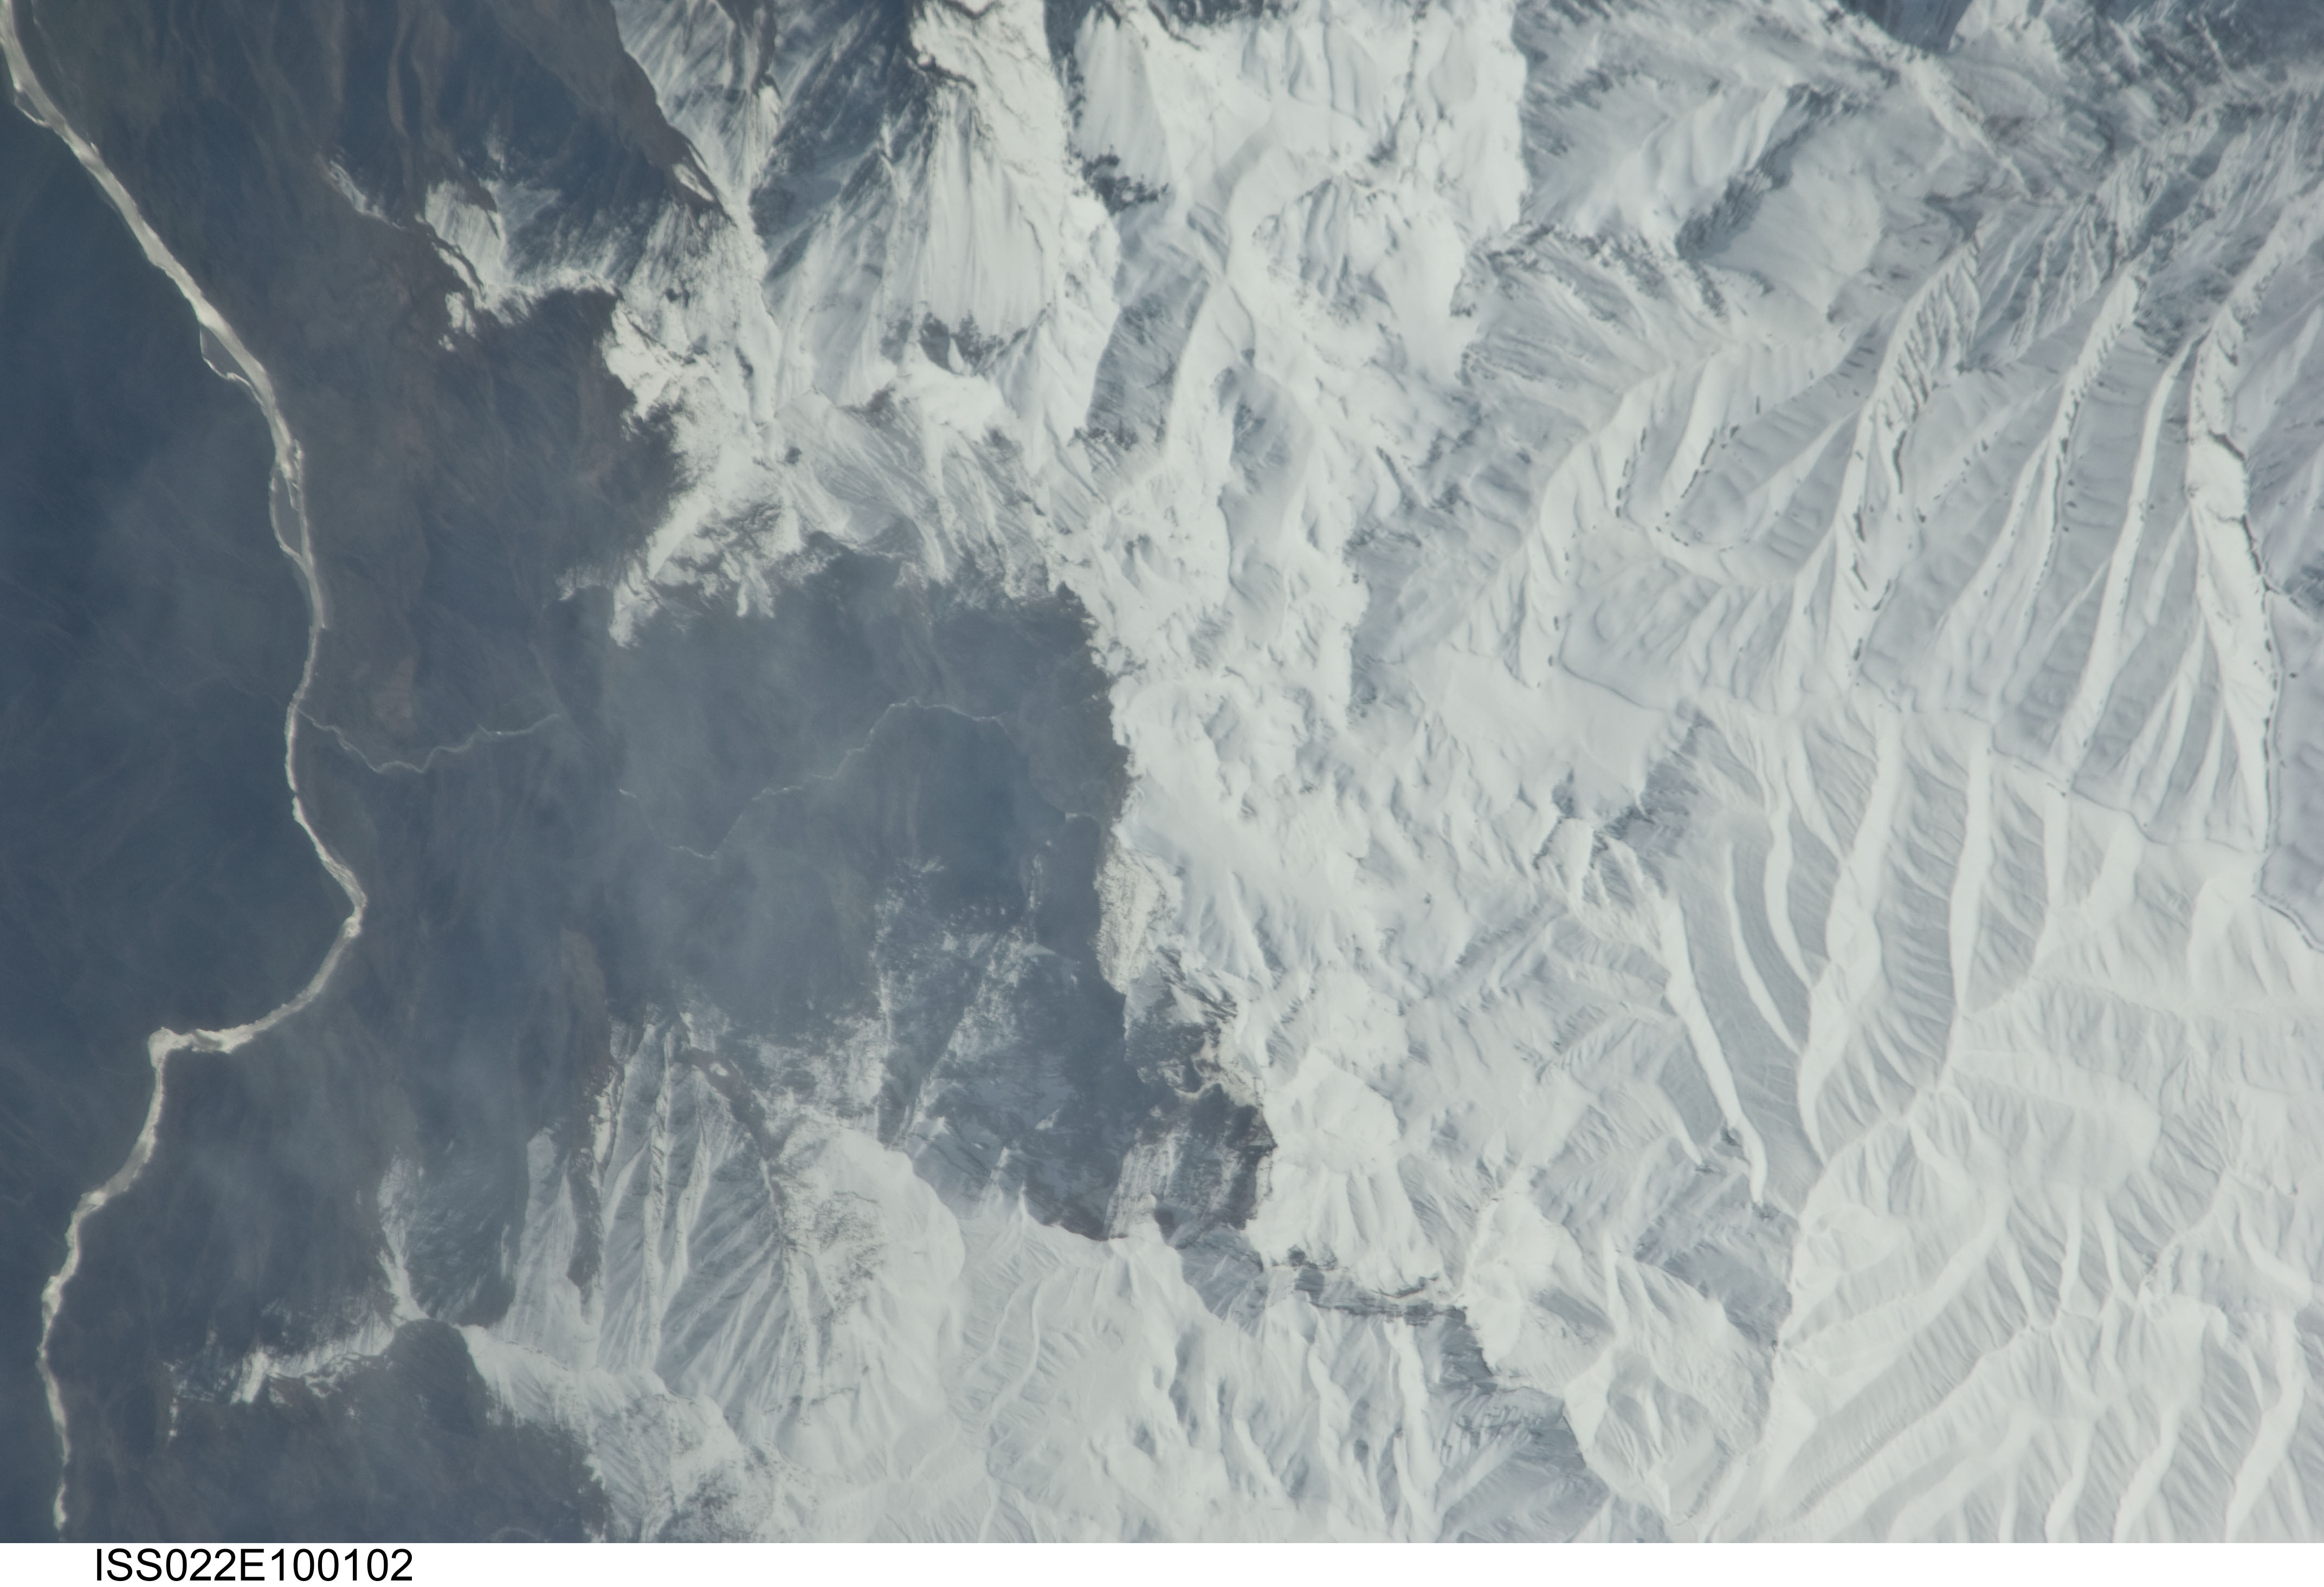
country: AFGHANISTAN
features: PANJ R., SAFED KHIRS RANGE, GLINT, SNOW
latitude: 37.9
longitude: 70.3
